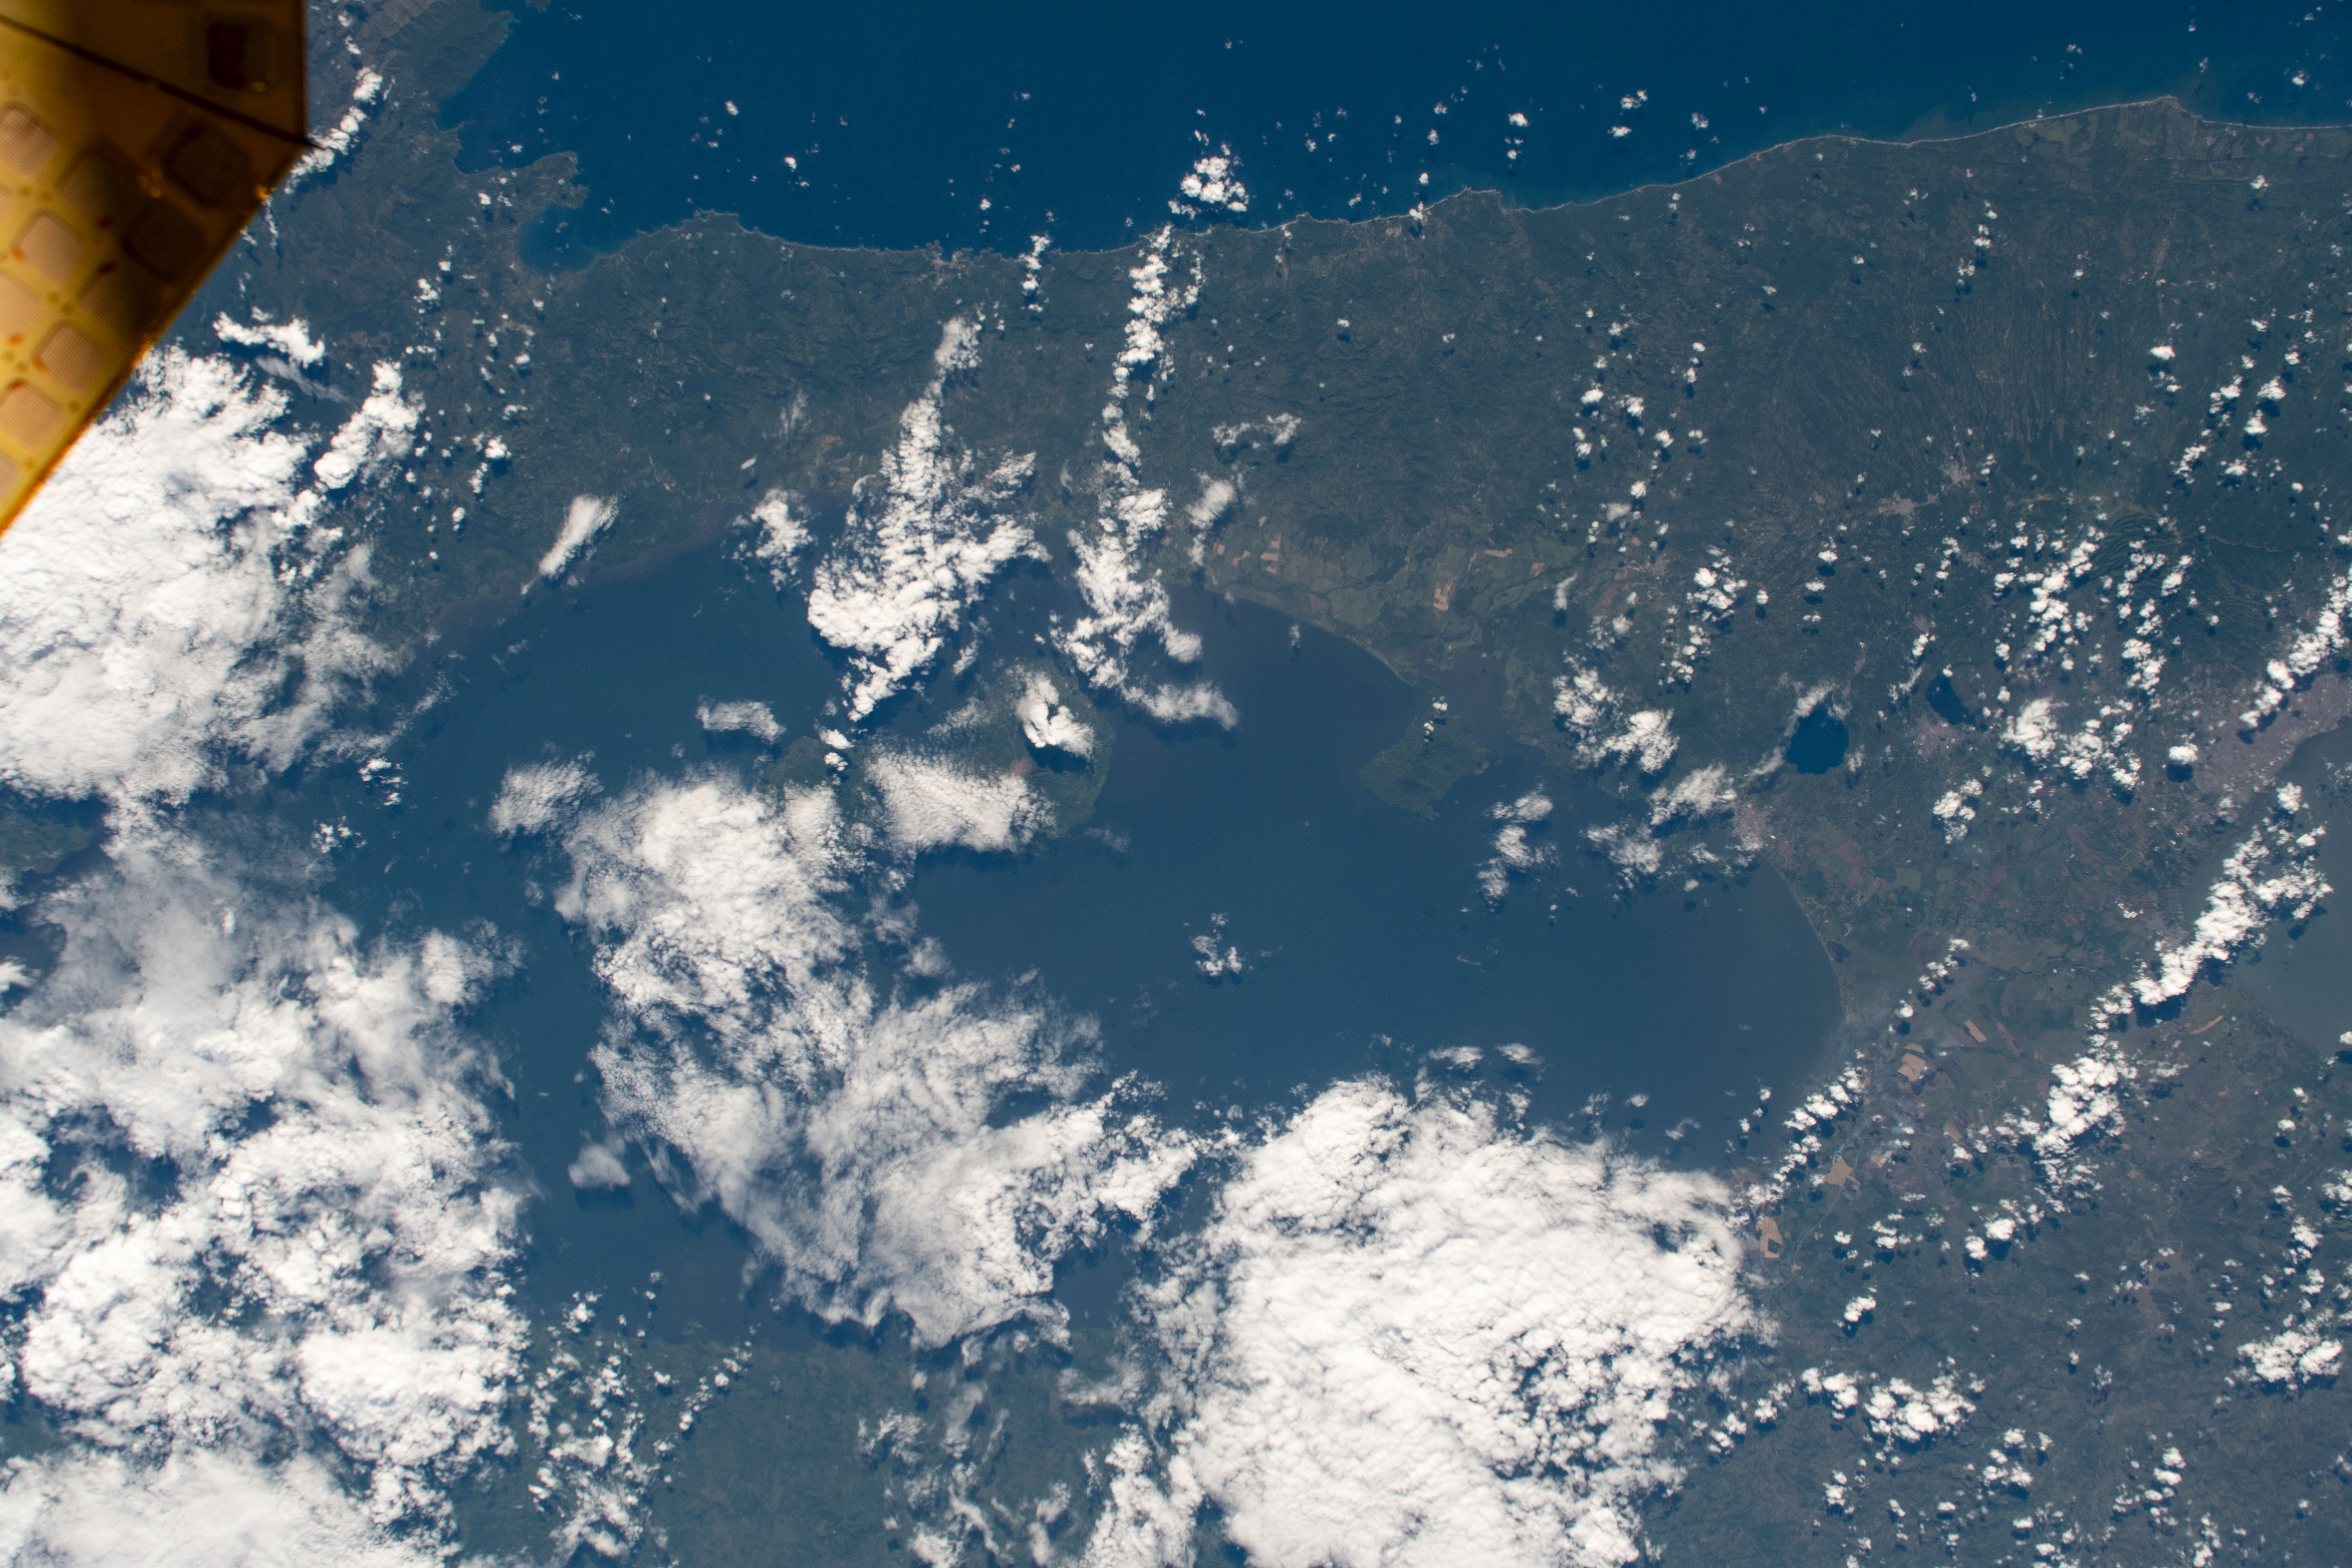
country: NICARAGUA
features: LAKE NICARAGUA
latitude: 11.7
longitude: -85.7
